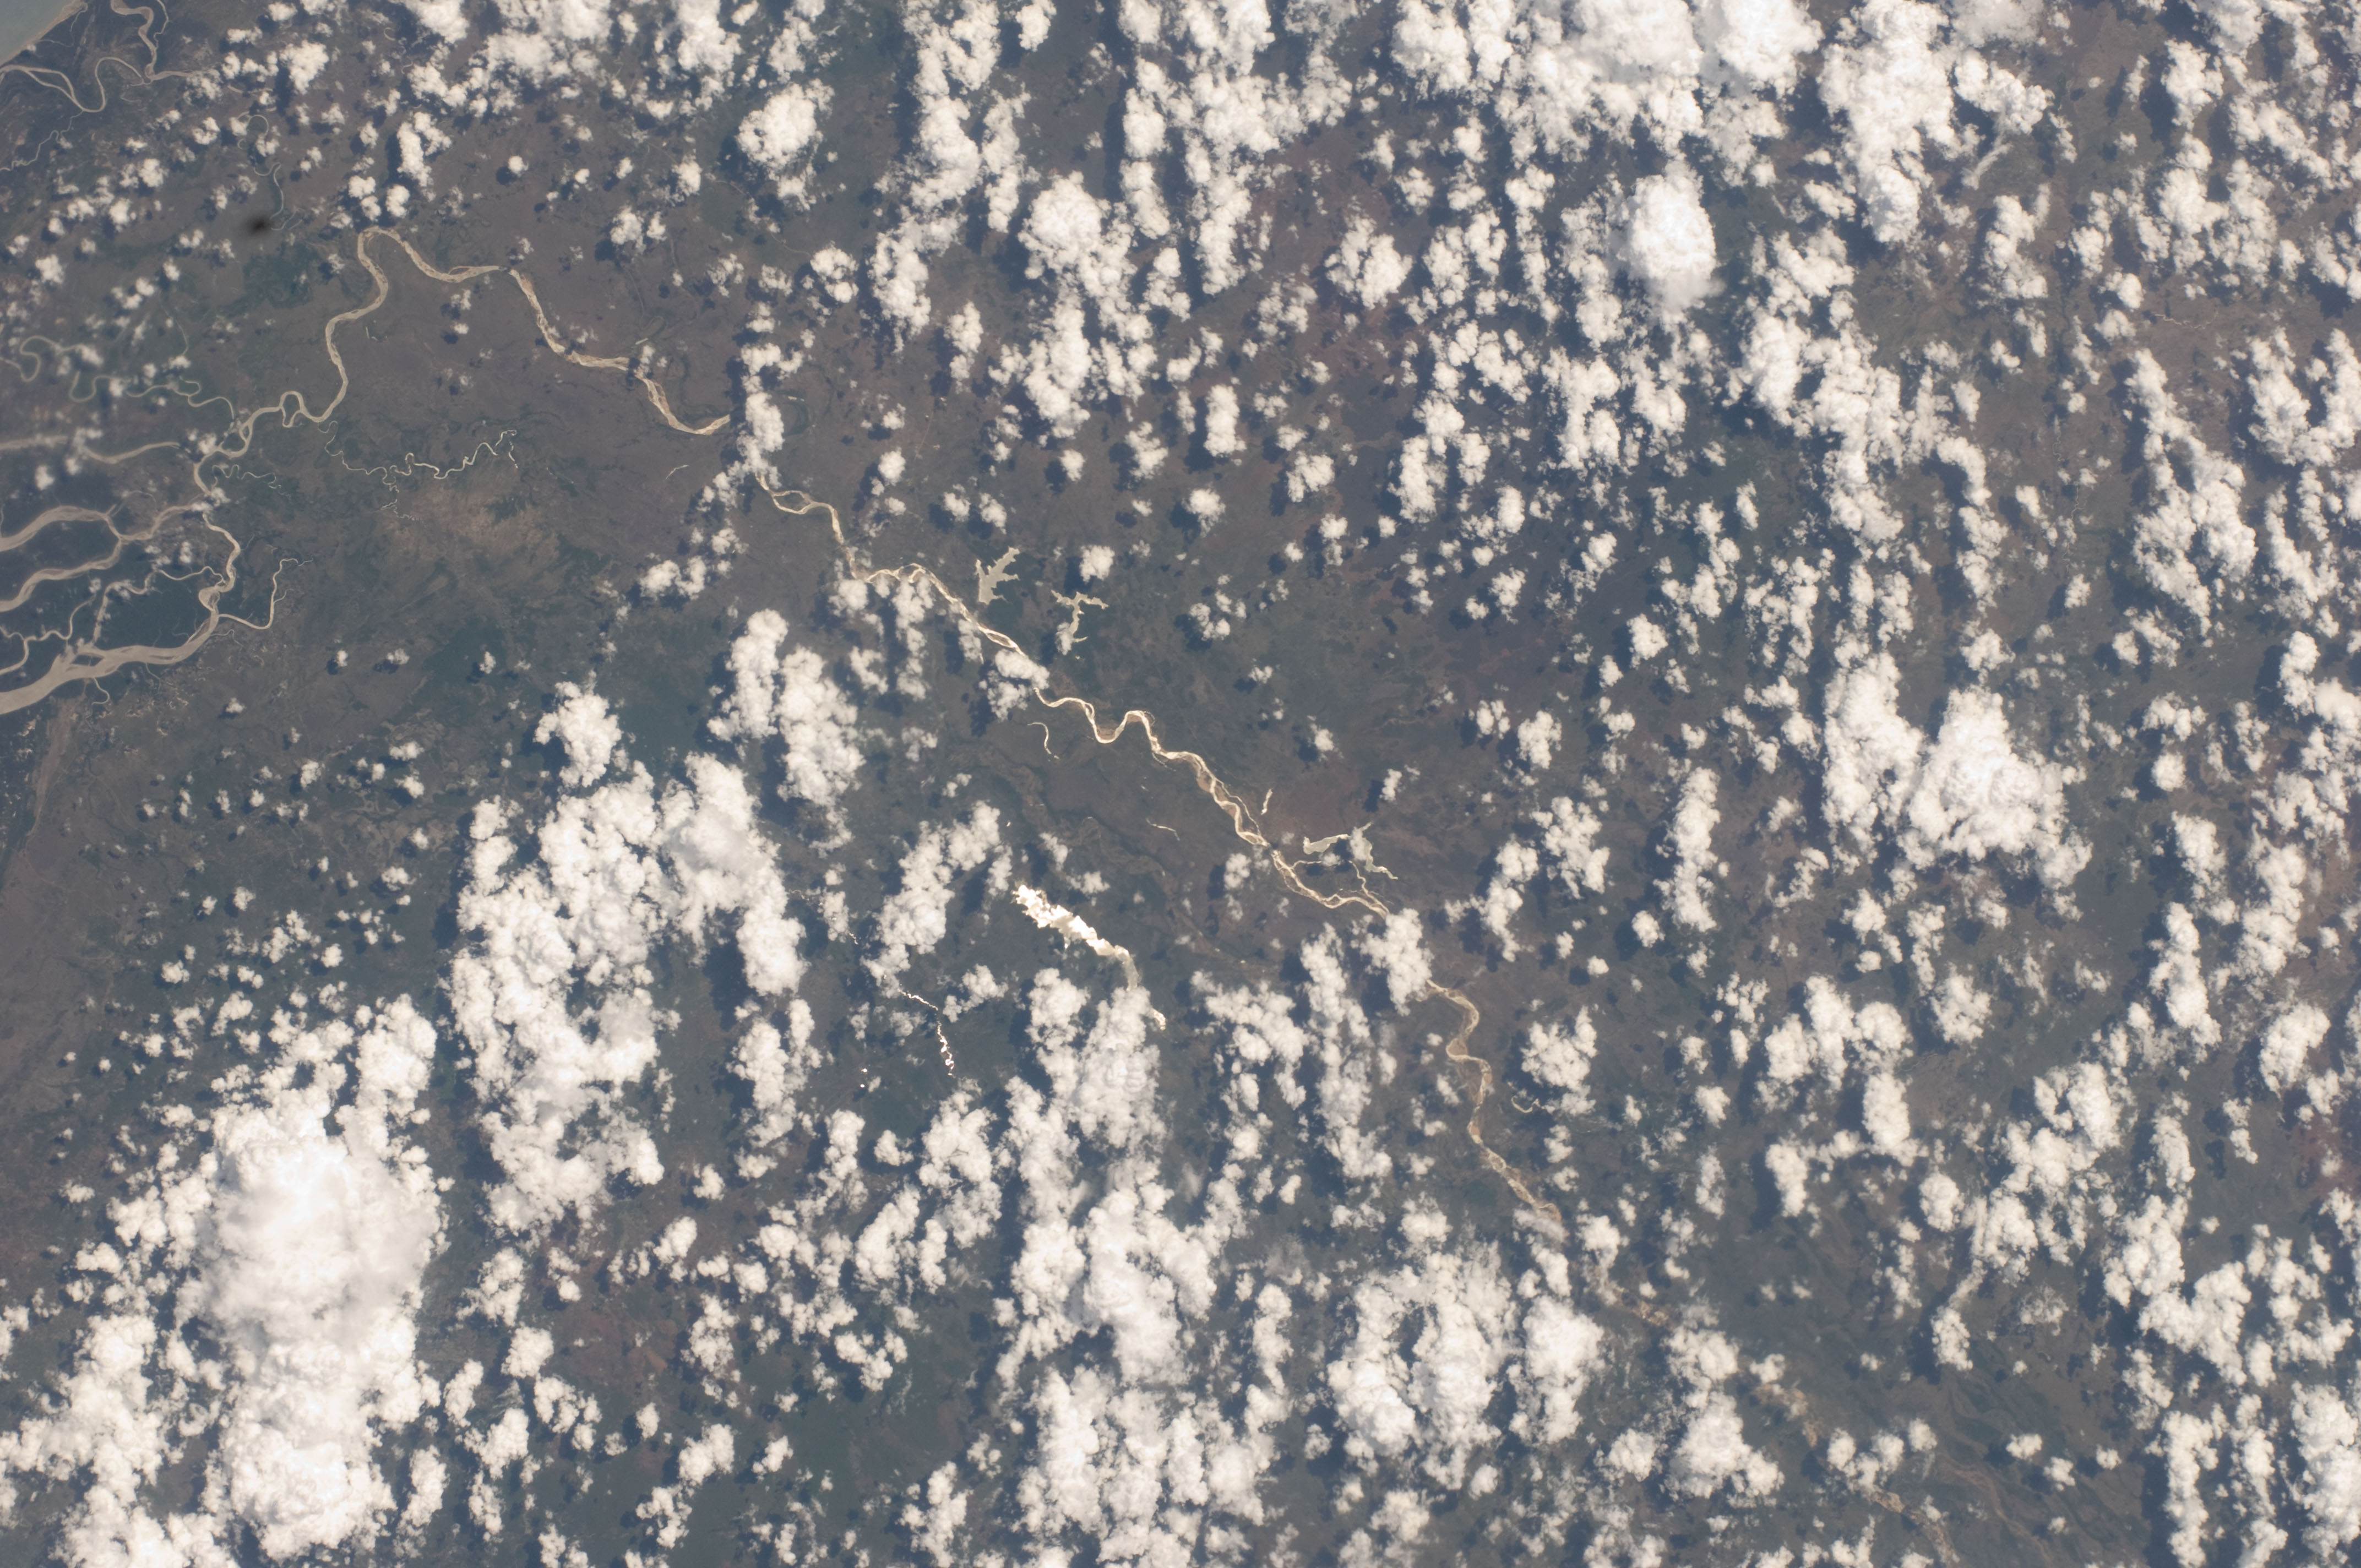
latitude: -8.0
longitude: 39.0
